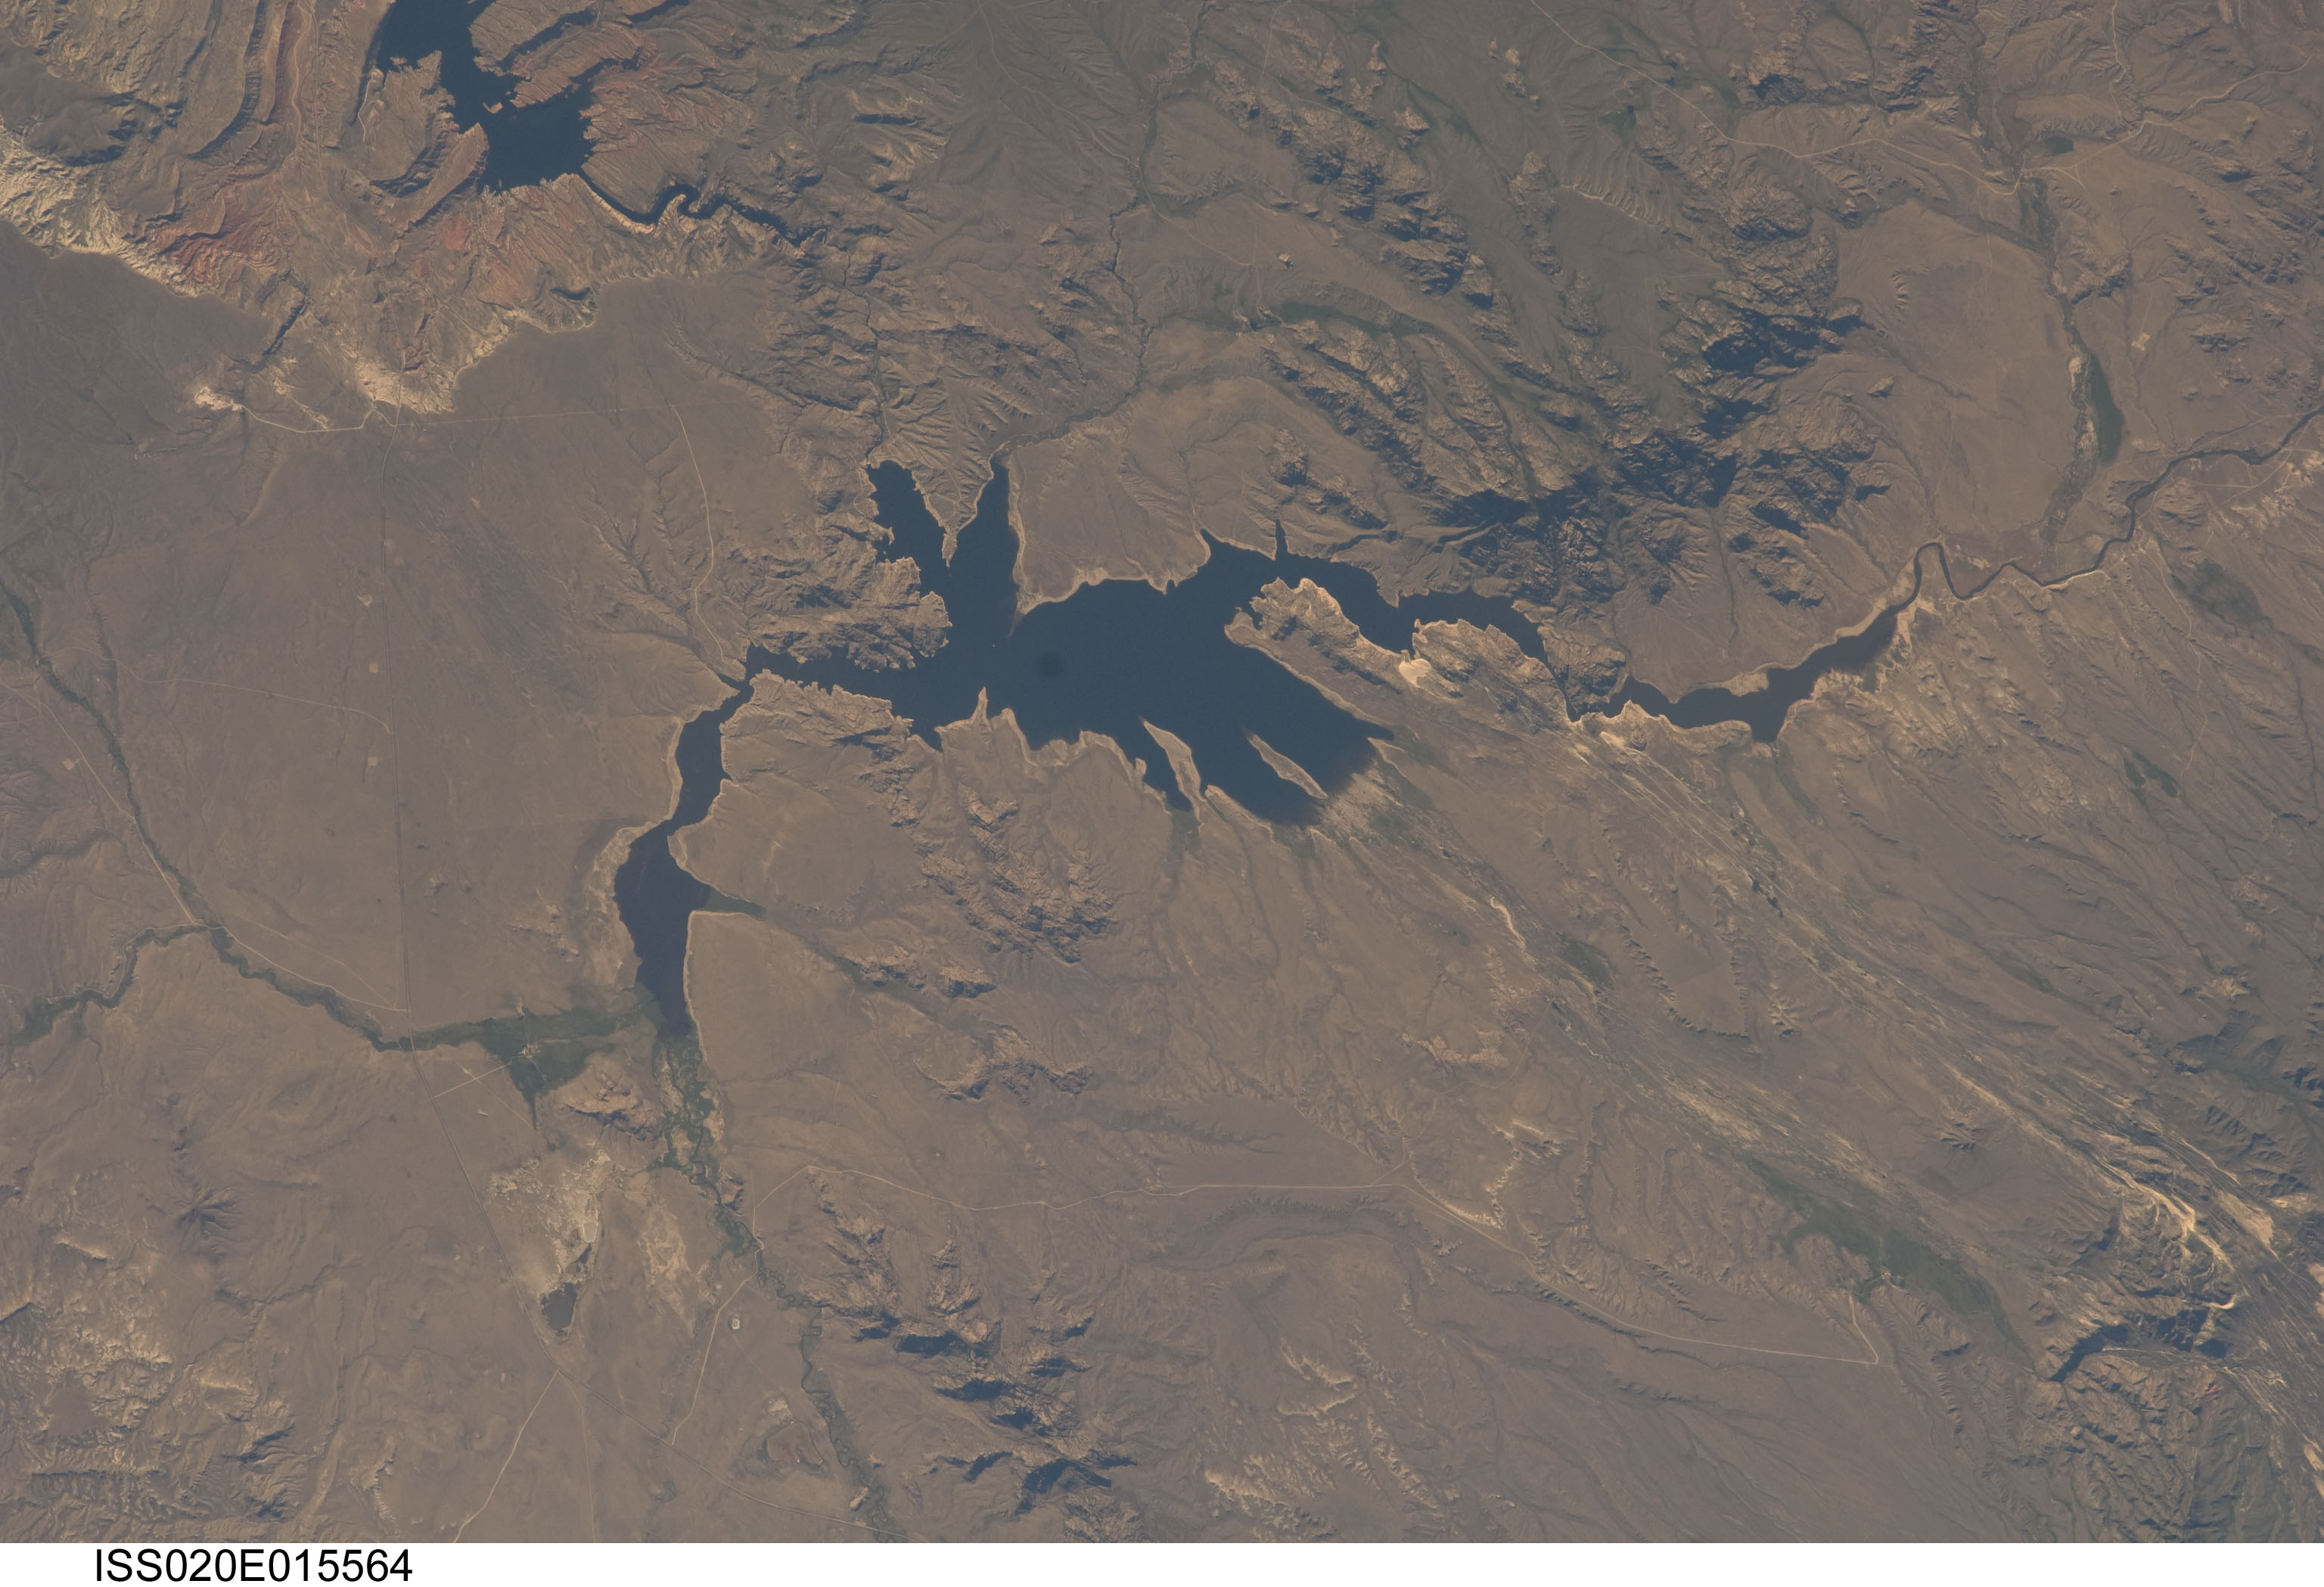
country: USA-WYOMING
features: PATHFINDER RESERVOIR
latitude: 42.4
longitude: -106.9
